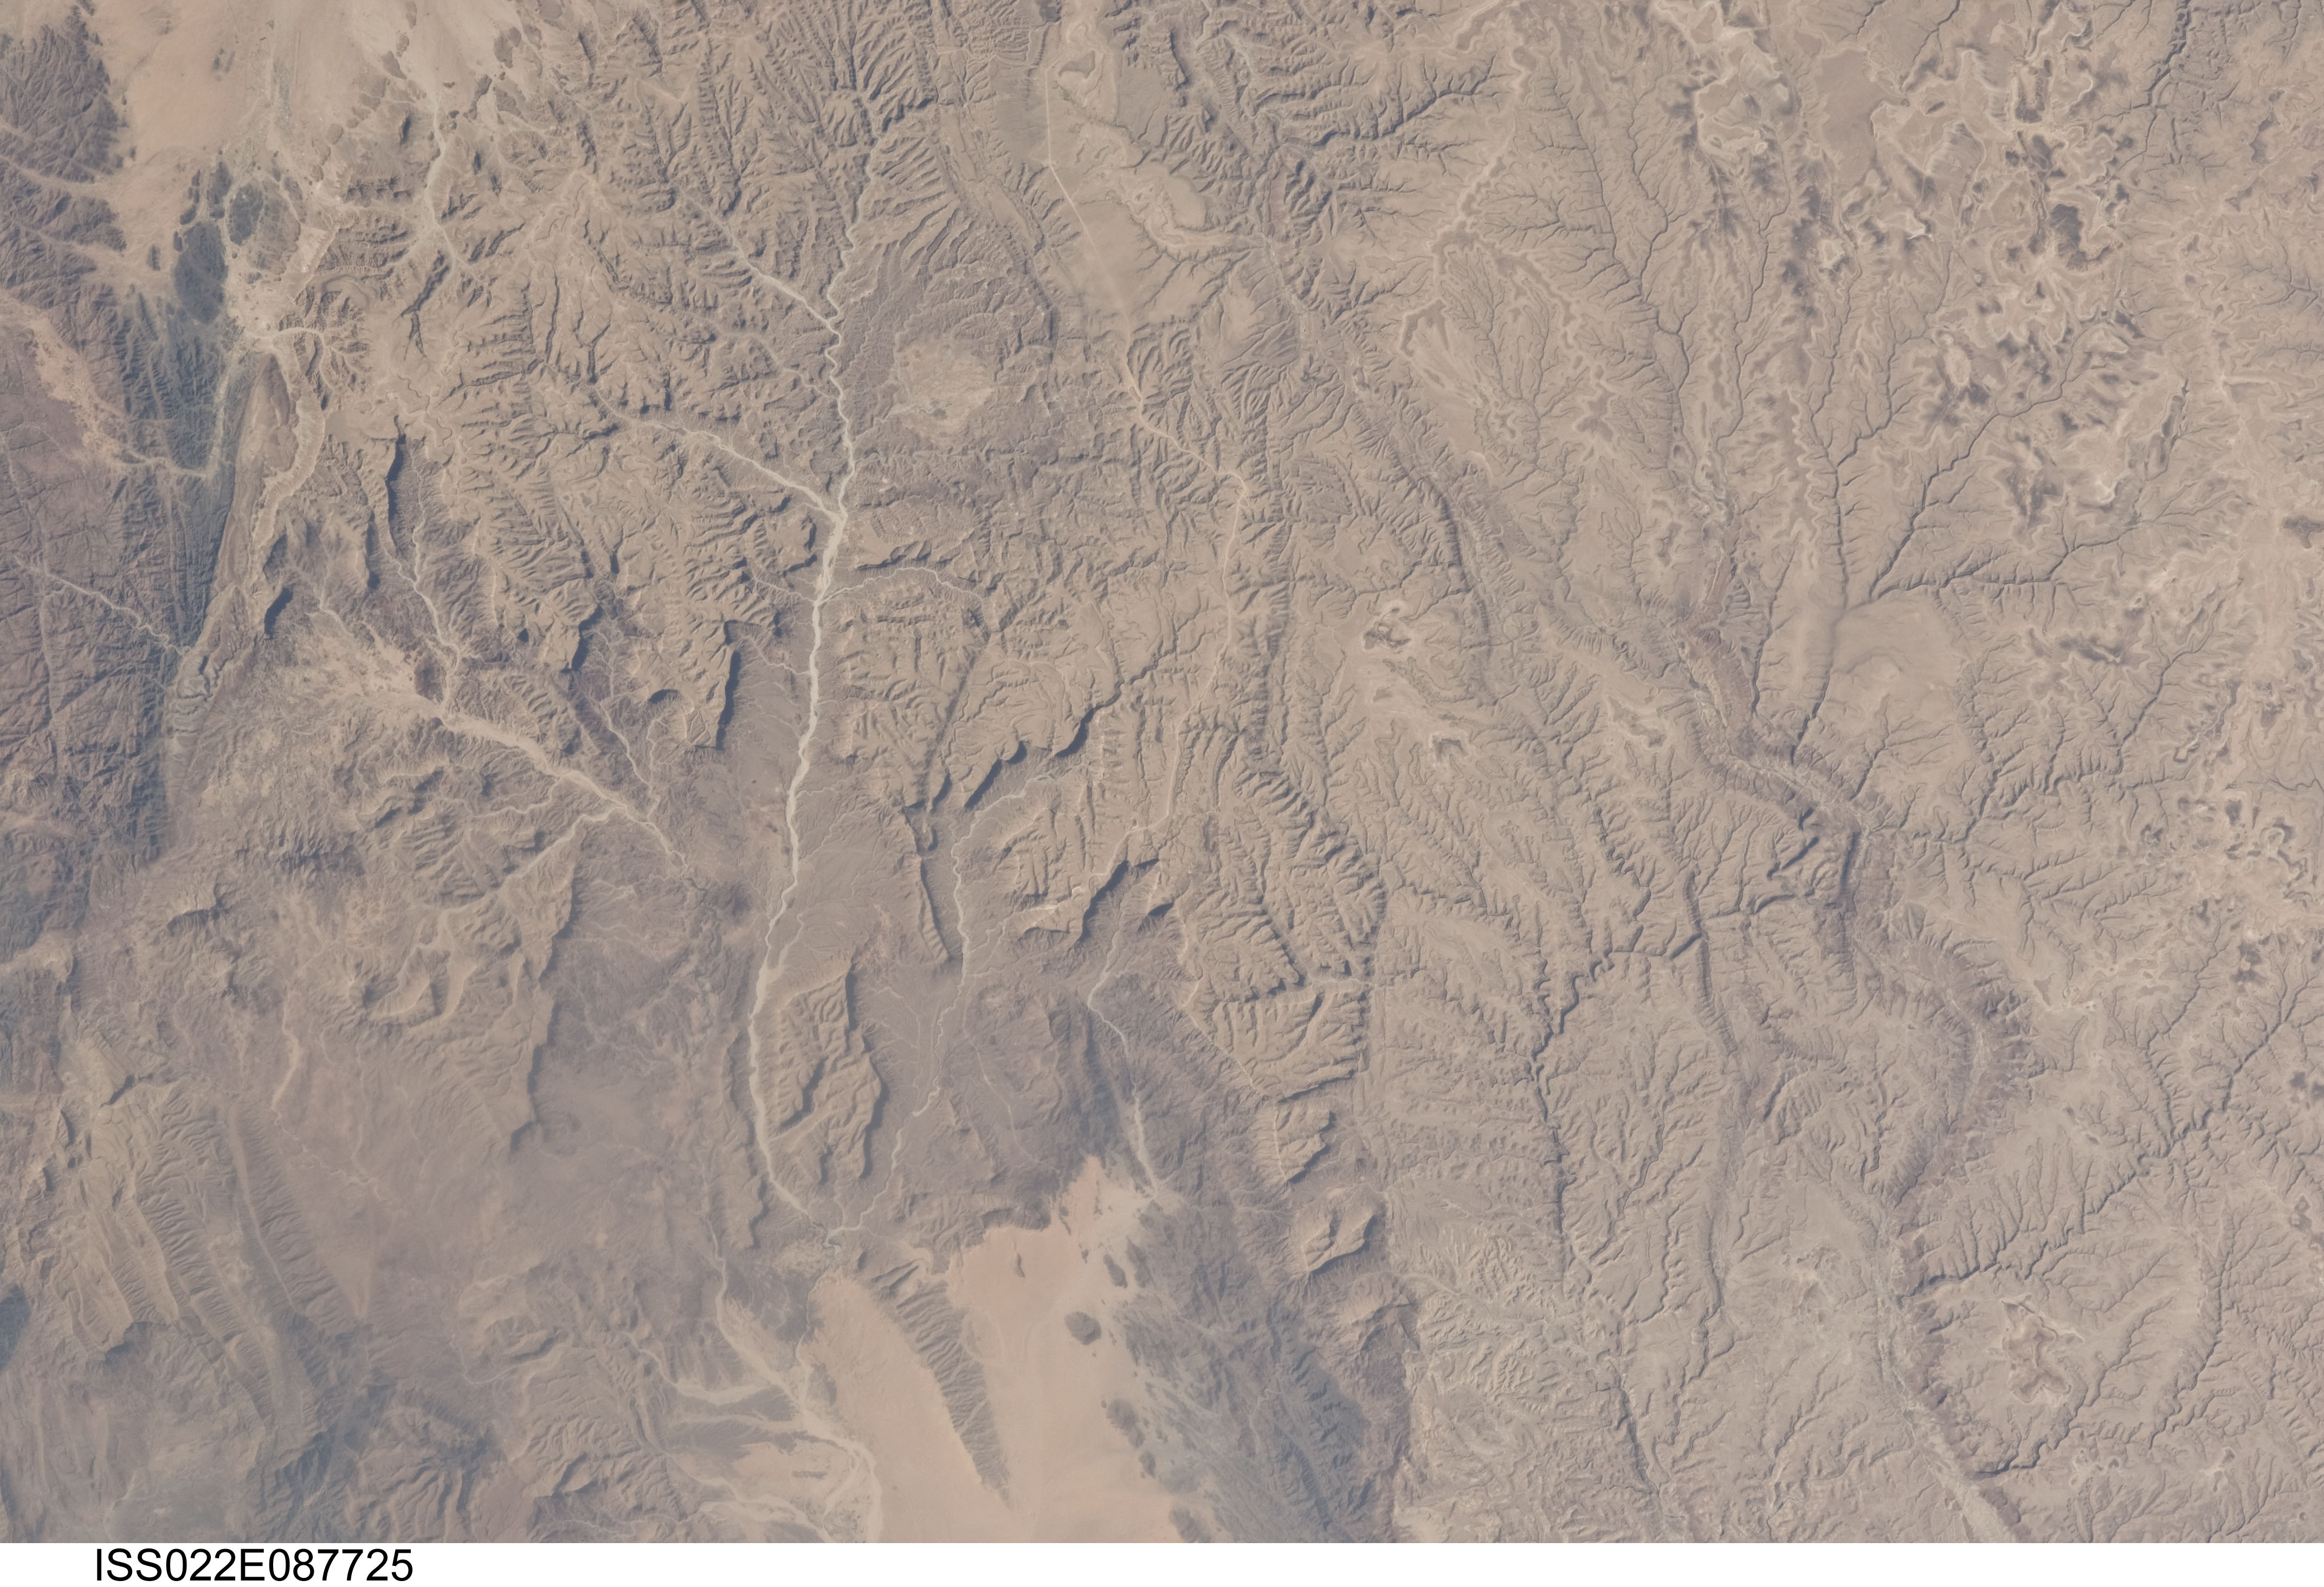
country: YEMEN
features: WADI AMAQIN, NUMEROUS RAVINES
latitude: 14.5
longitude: 47.5
